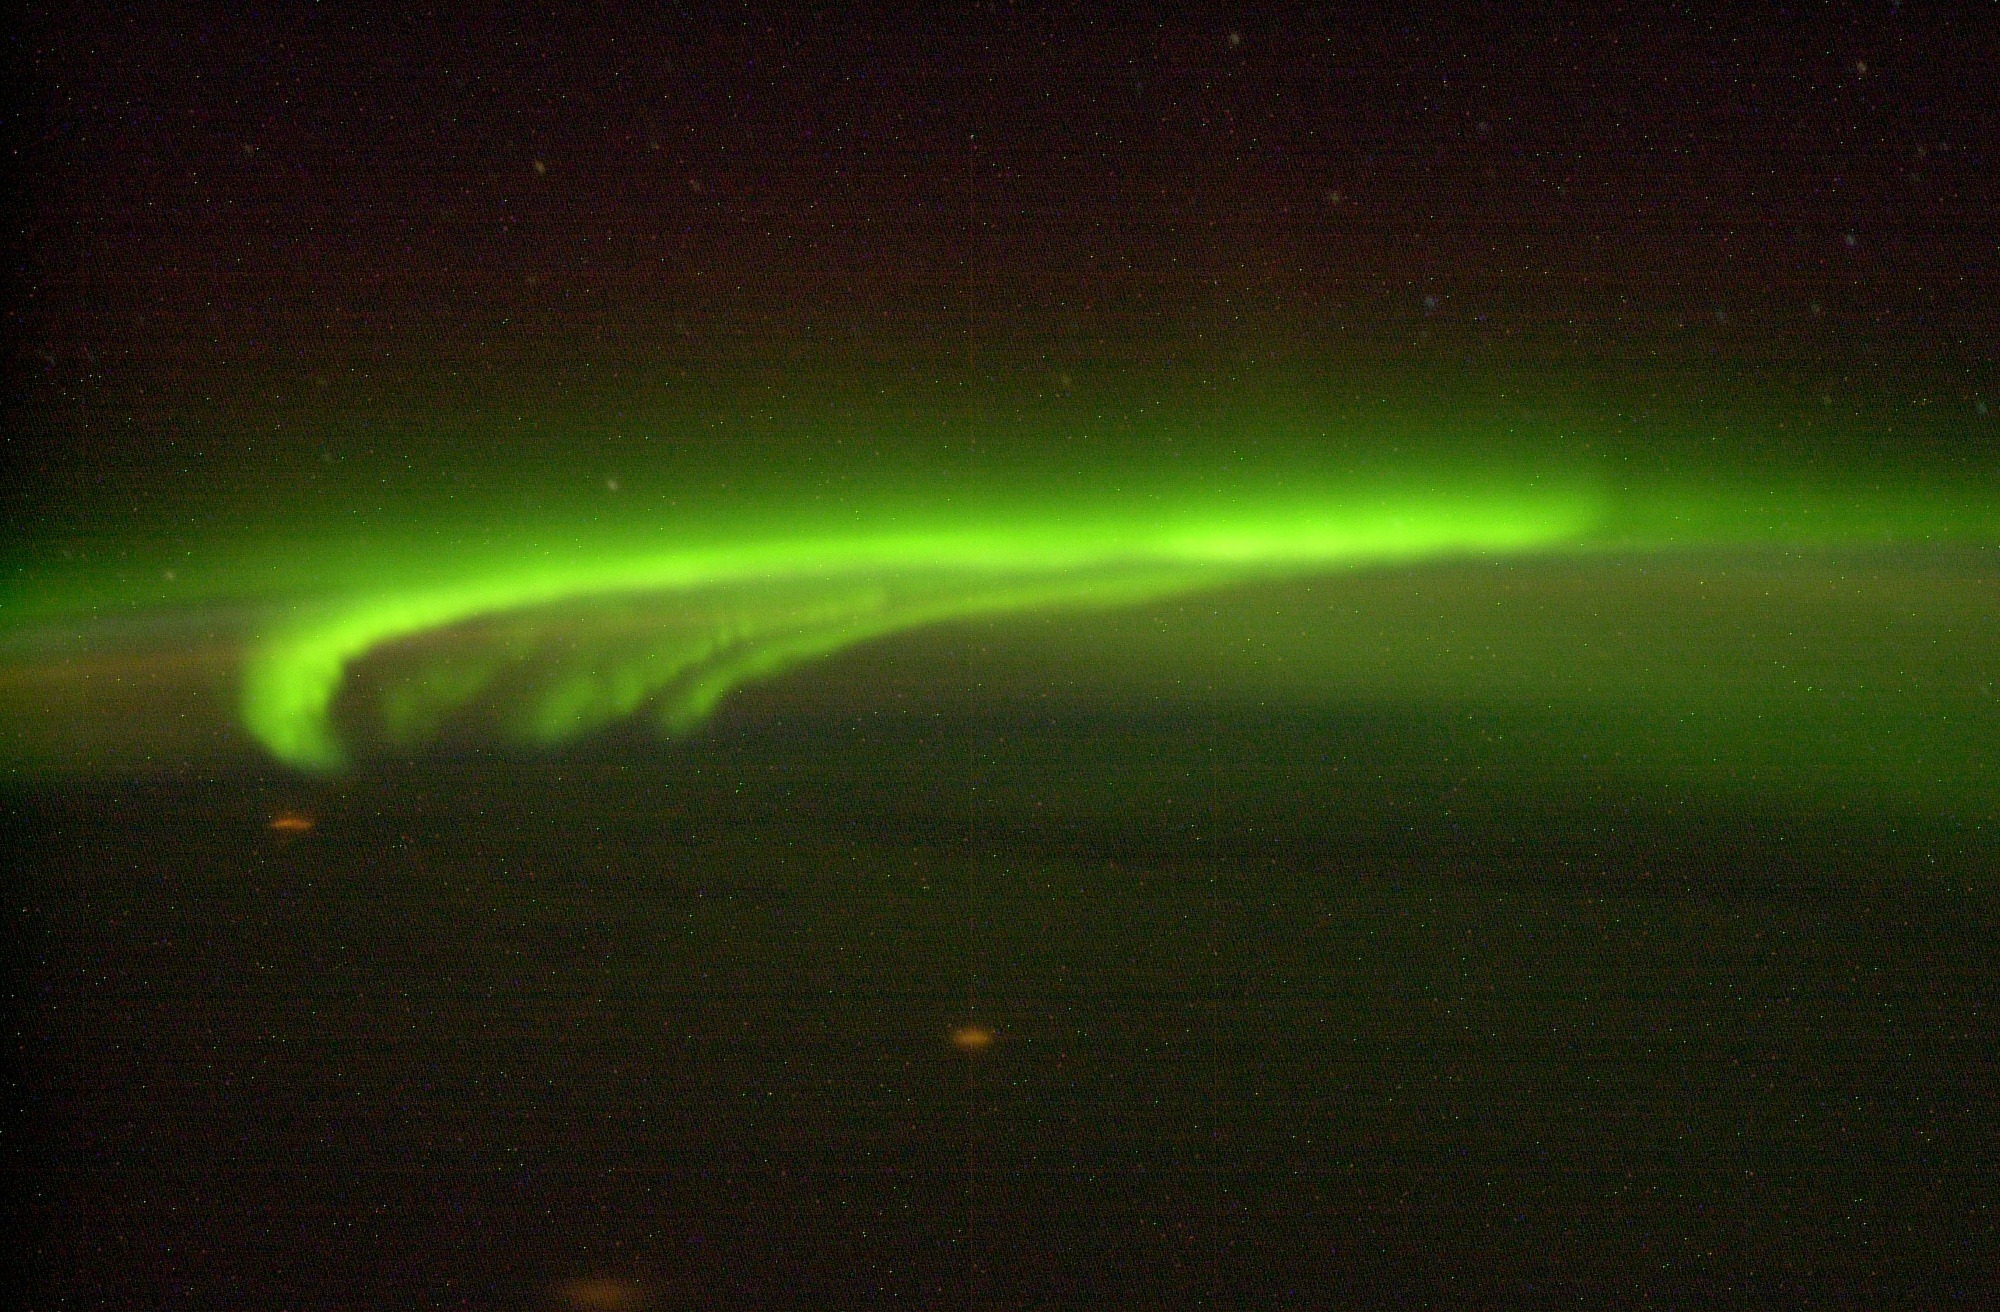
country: AURORA
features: AURORA, STARS, CITIES AT NIGHT
